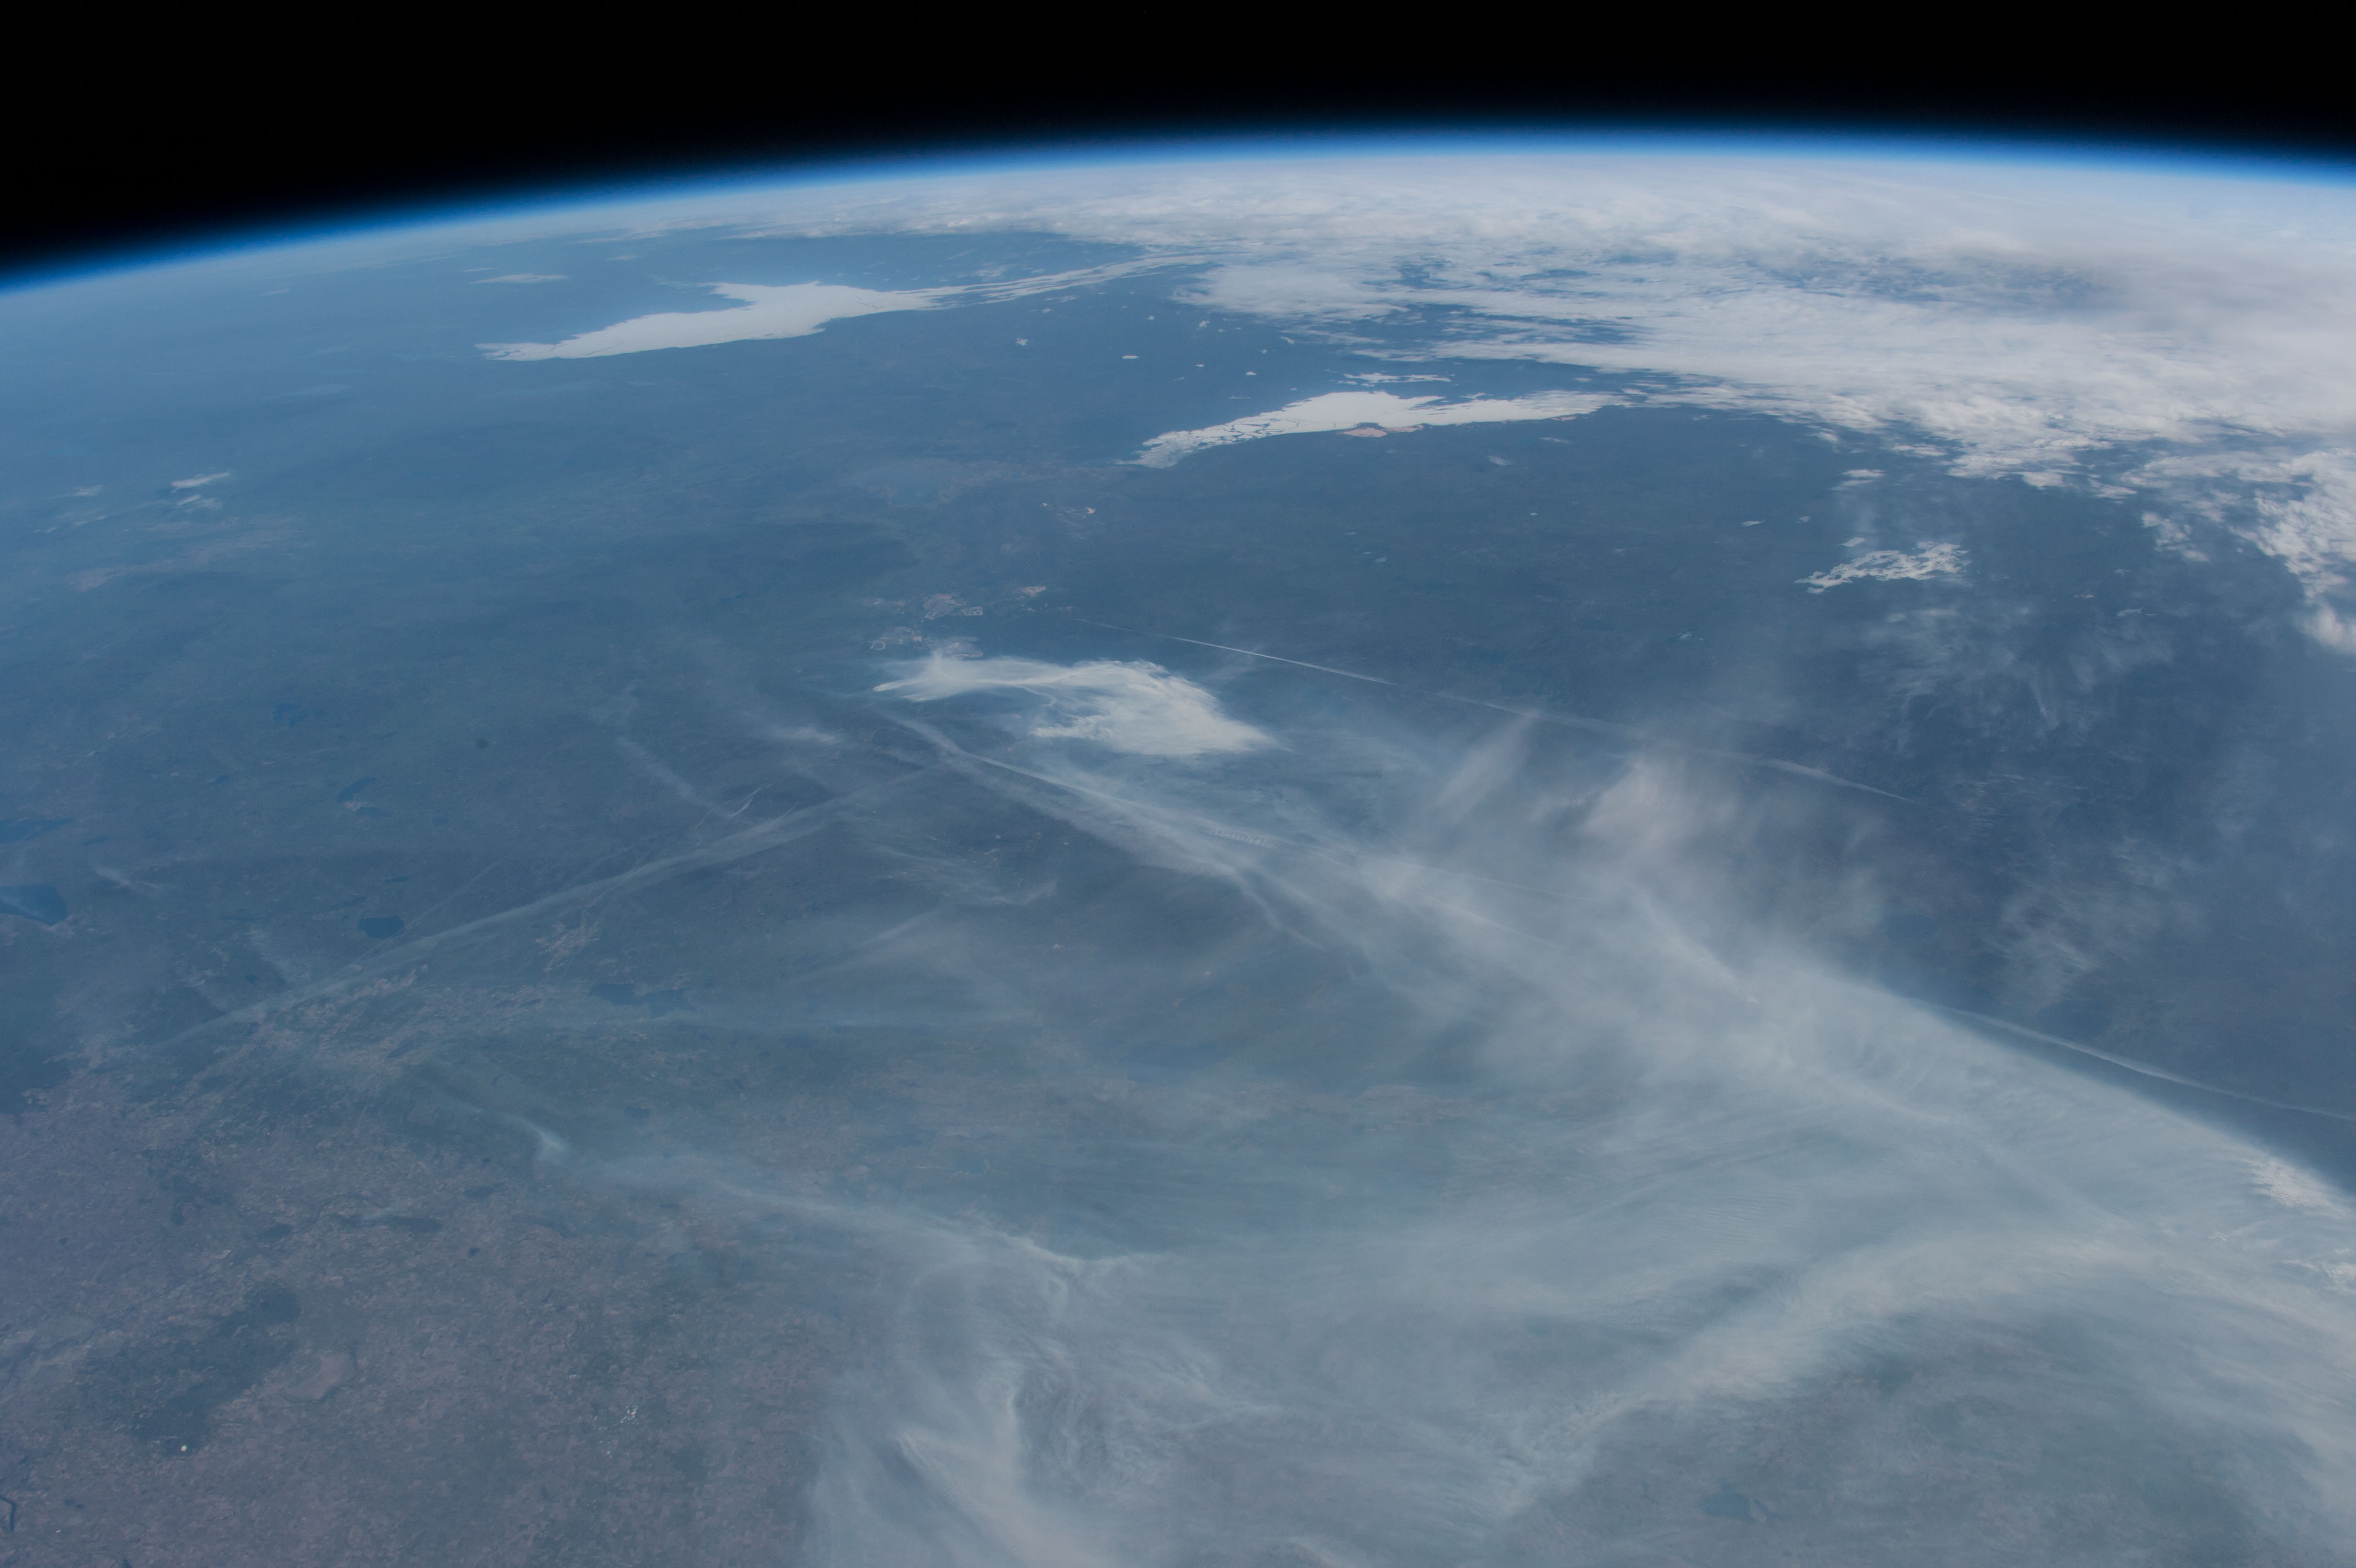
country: CANADA-A
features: PAN-FORT MCMURRAY AREA, FIRE PLUMES, L. ATHABASCA, GREAT SLAVE L., ICE
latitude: 56.5
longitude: -110.5
